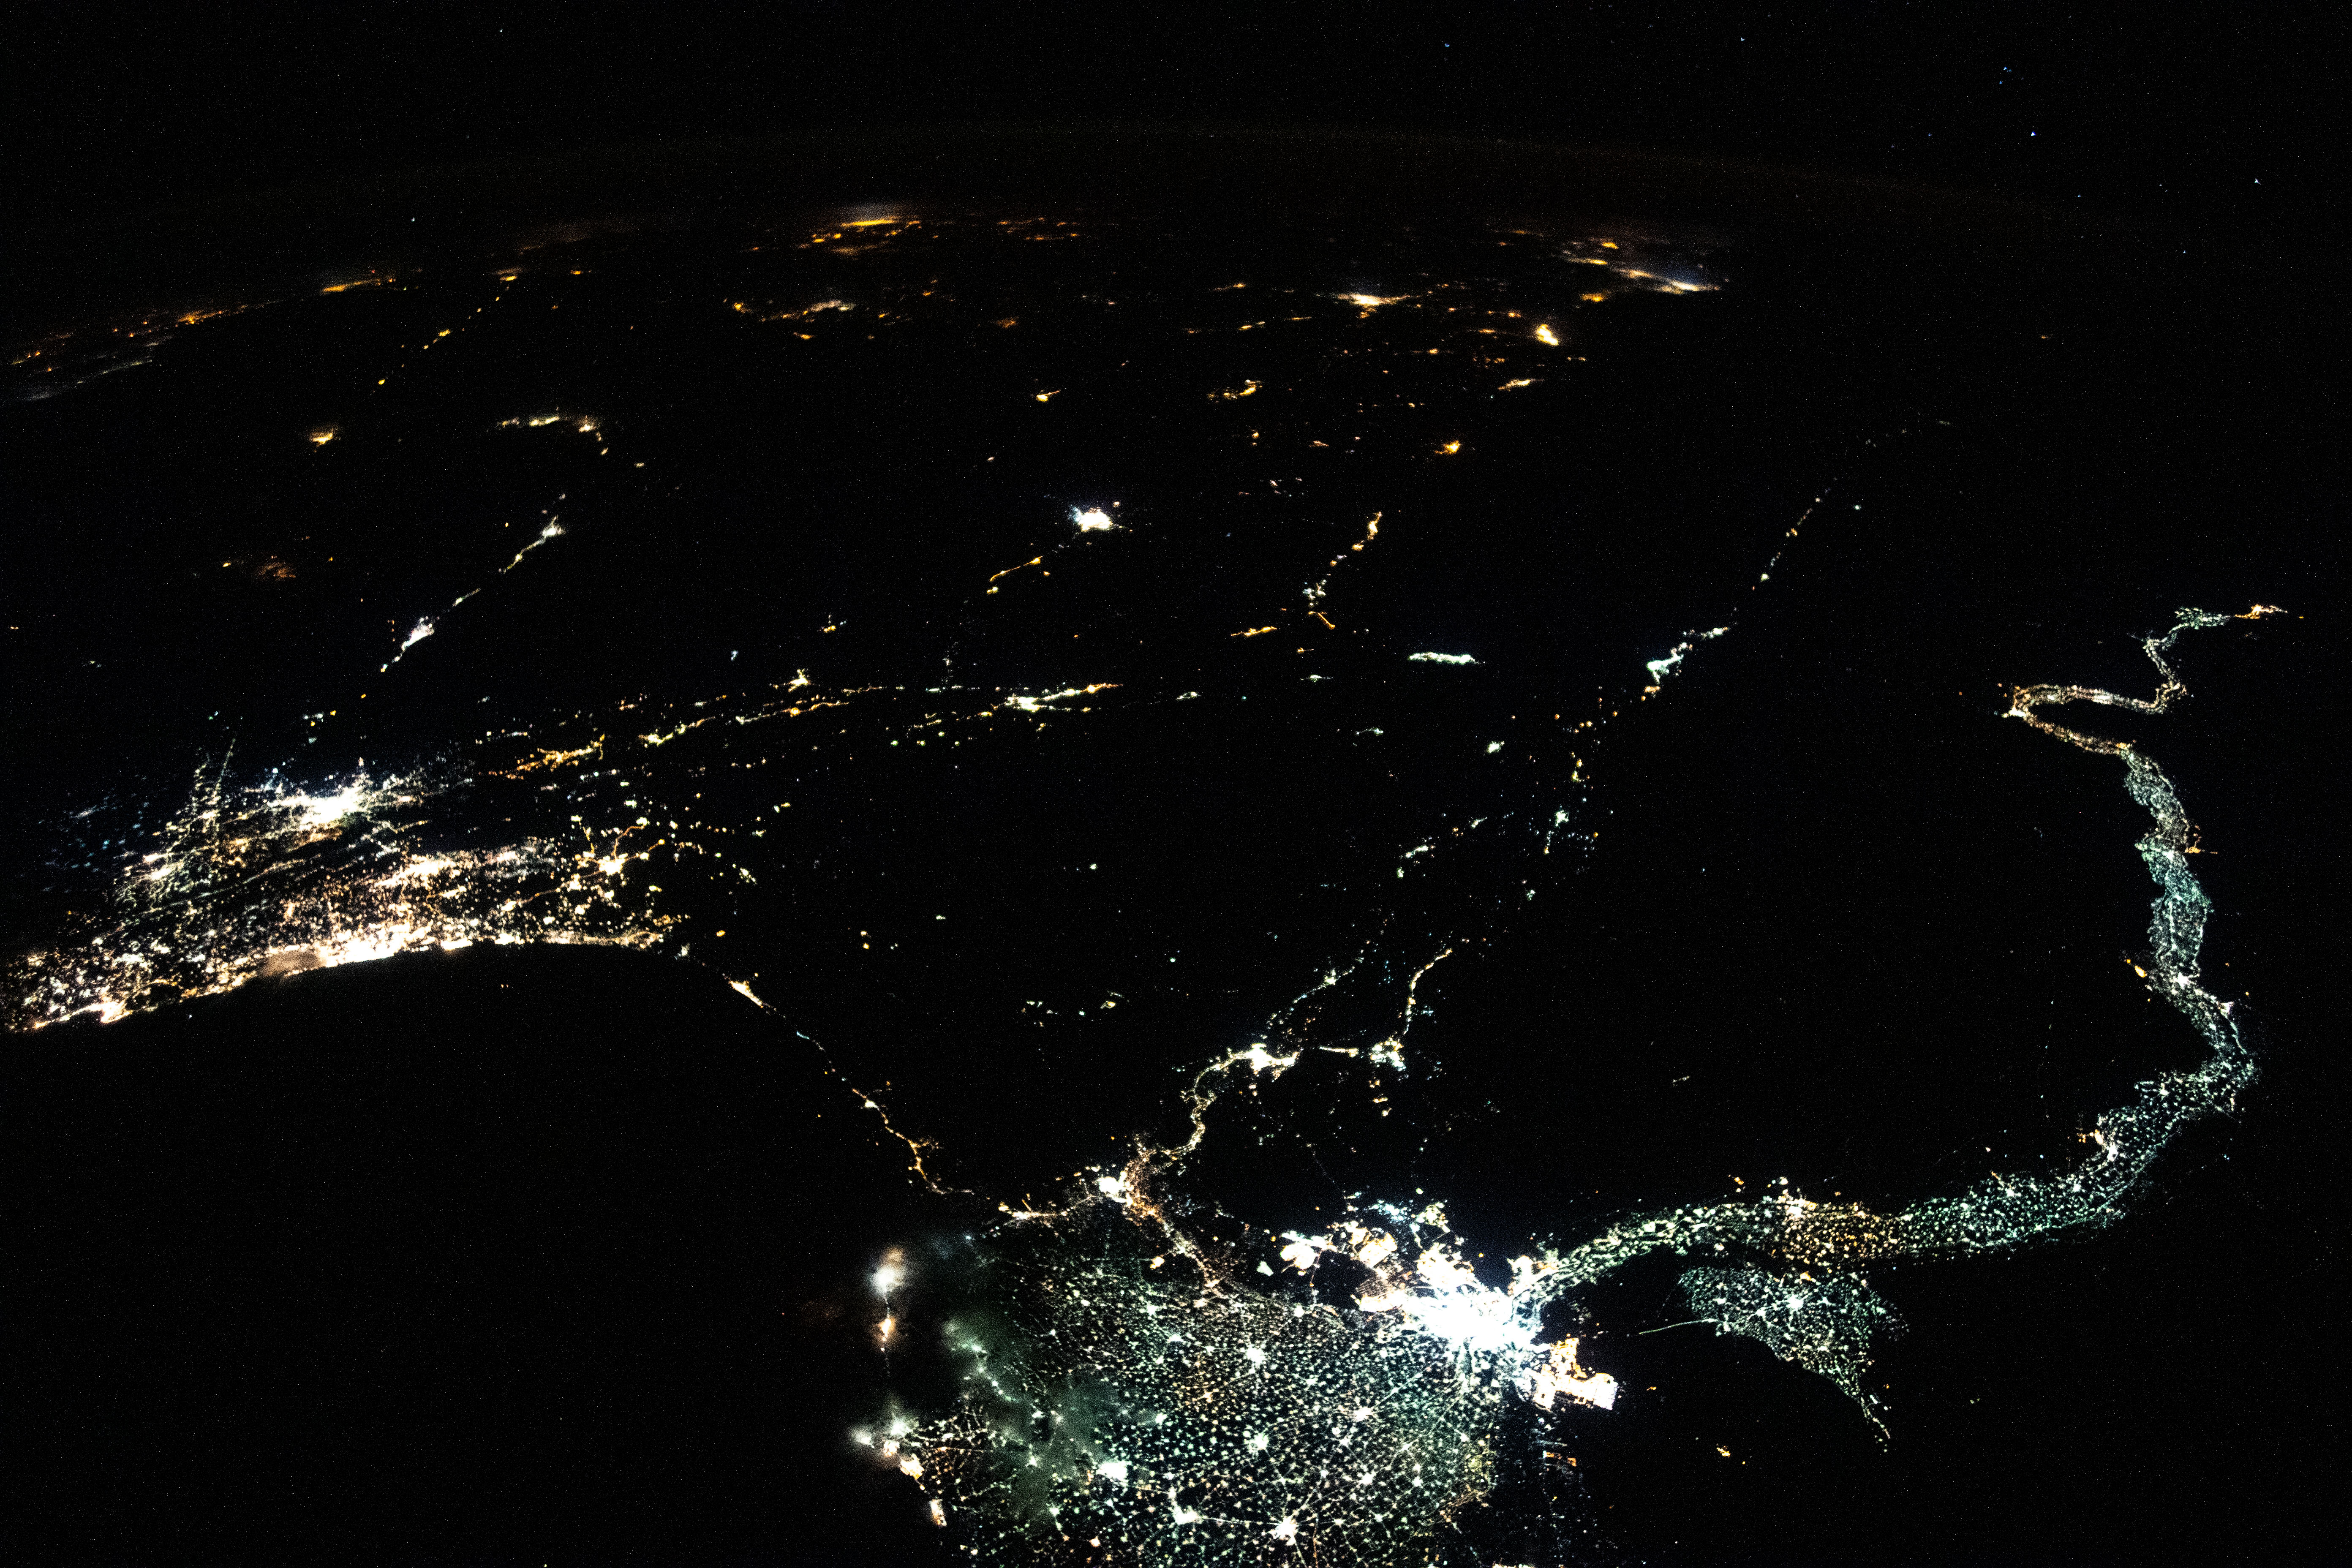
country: EGYPT
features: DARK EARTHOBS, NILE DELTA
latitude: 28.0
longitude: 34.0
